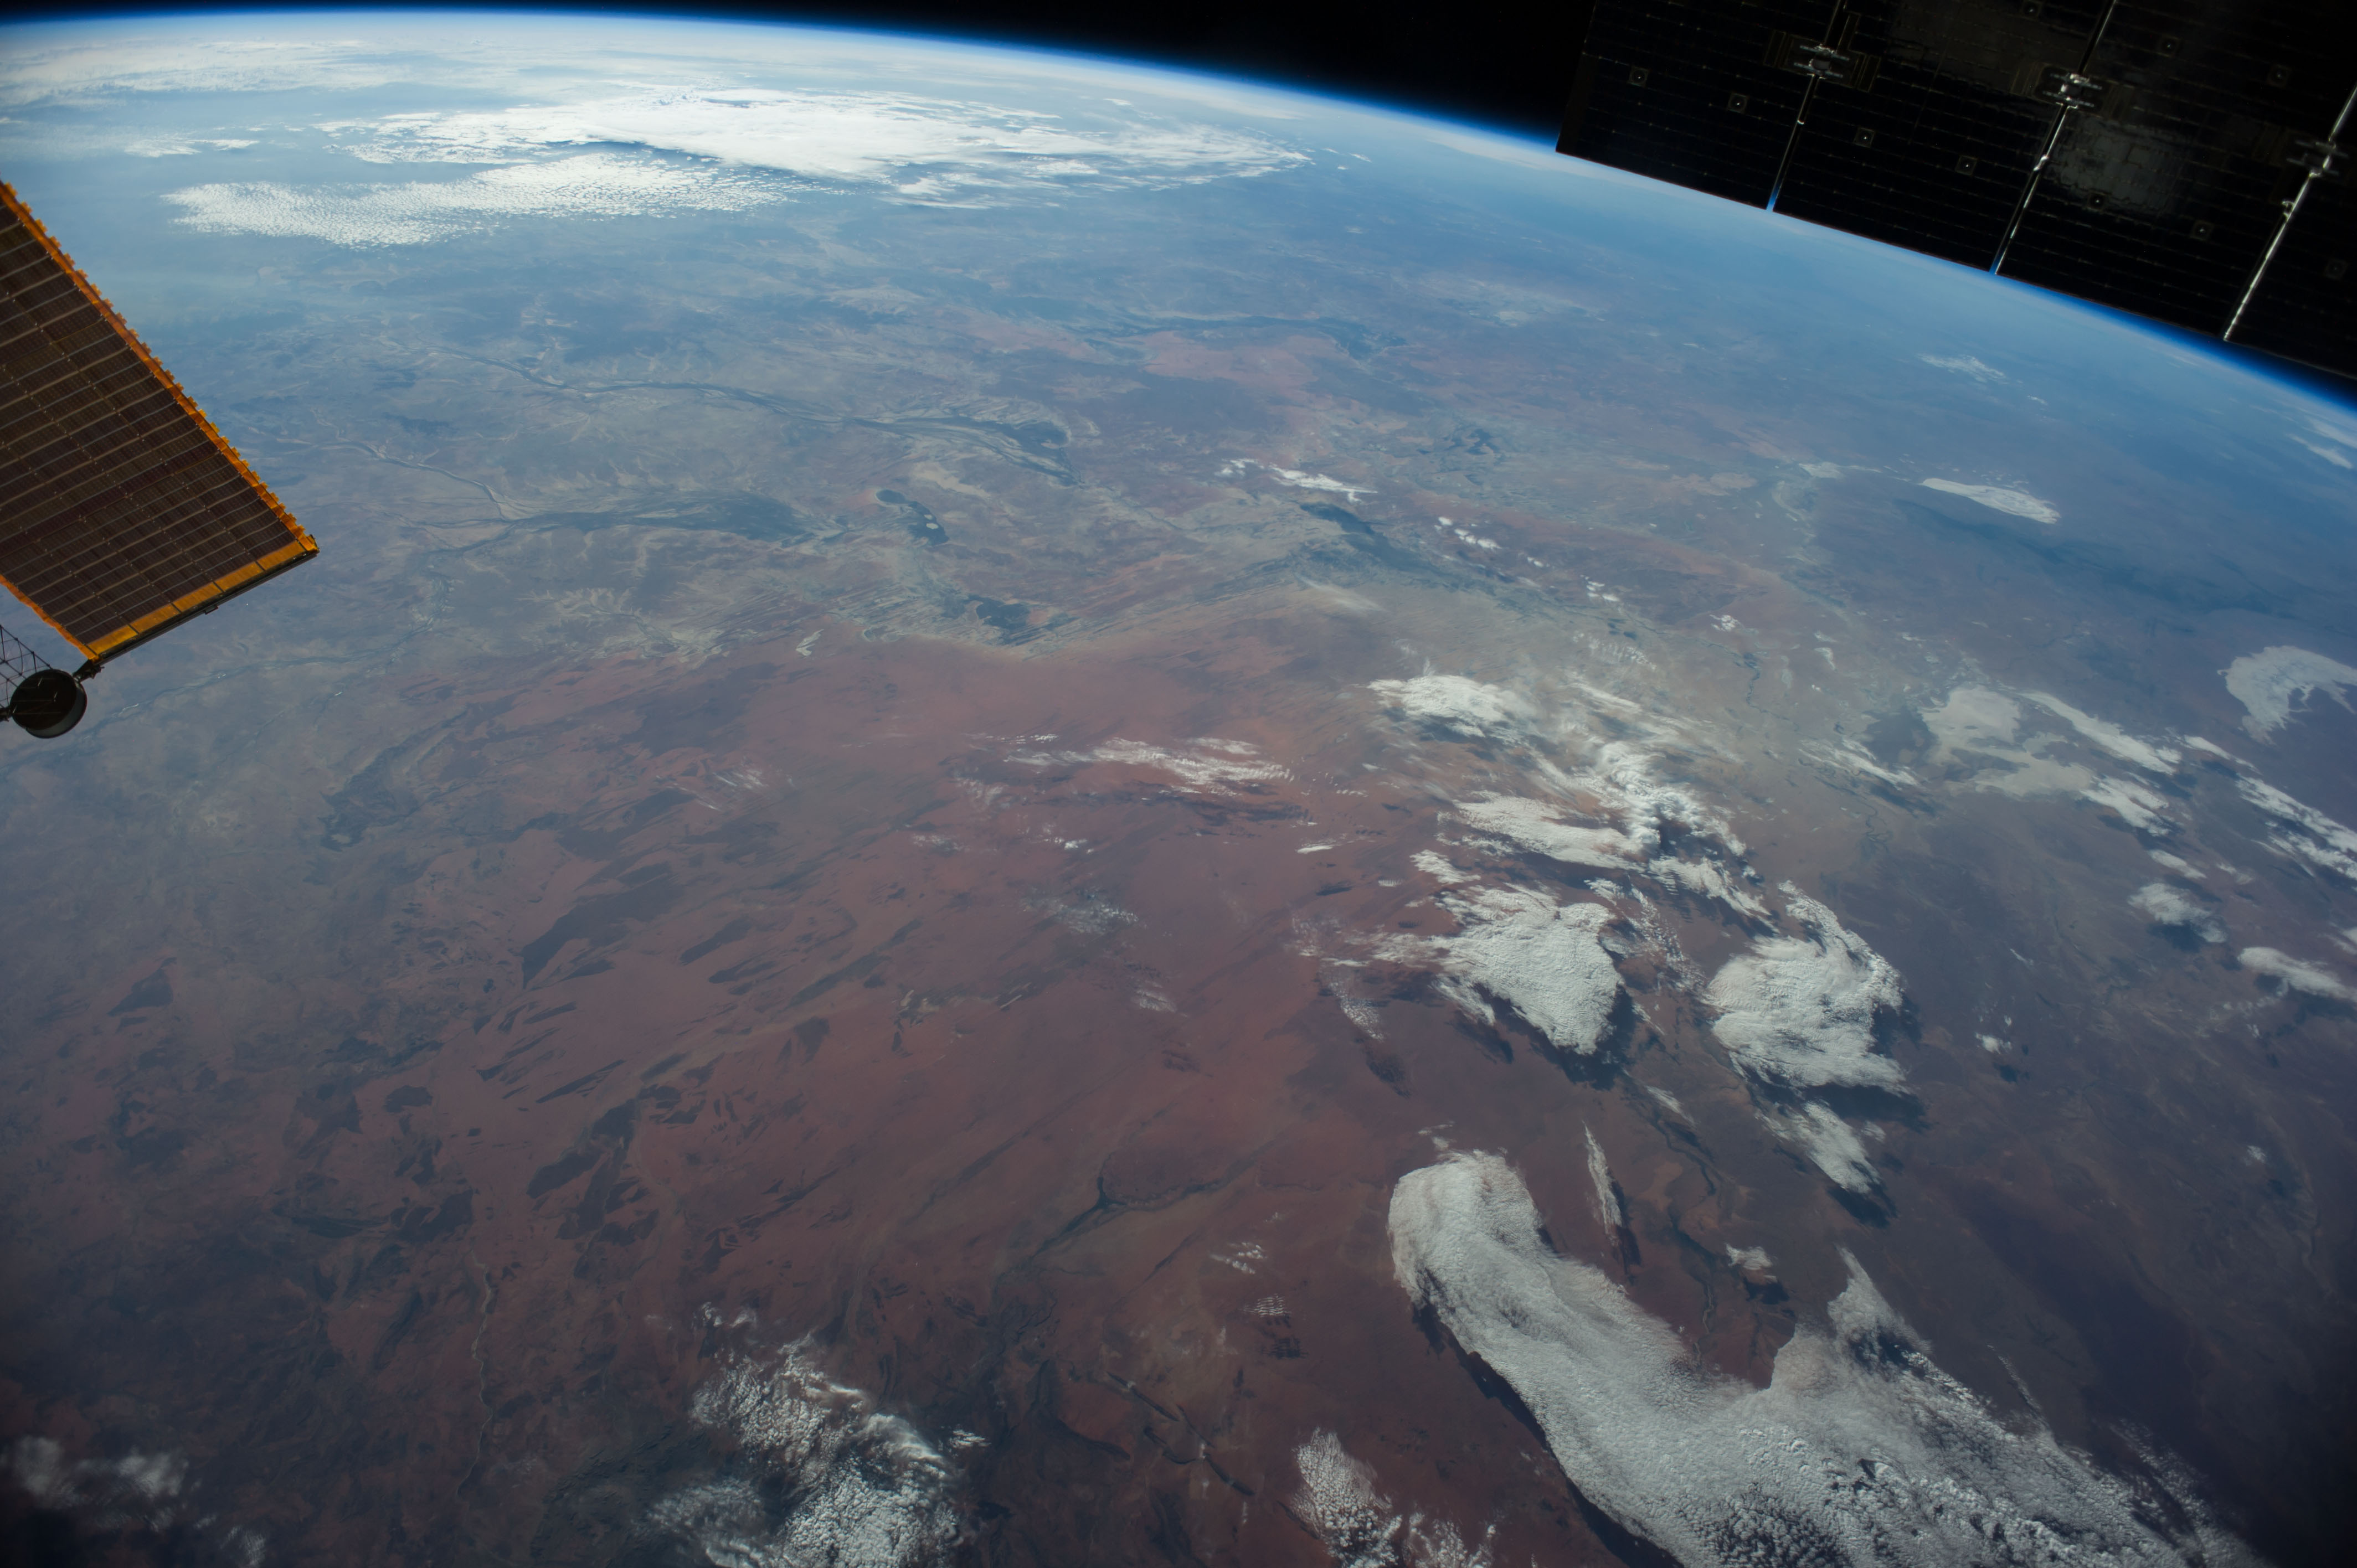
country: AUSTRALIA-NT
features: SIMPSON DES., ATMOSPHERIC LIMB
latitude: -25.0
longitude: 137.5
